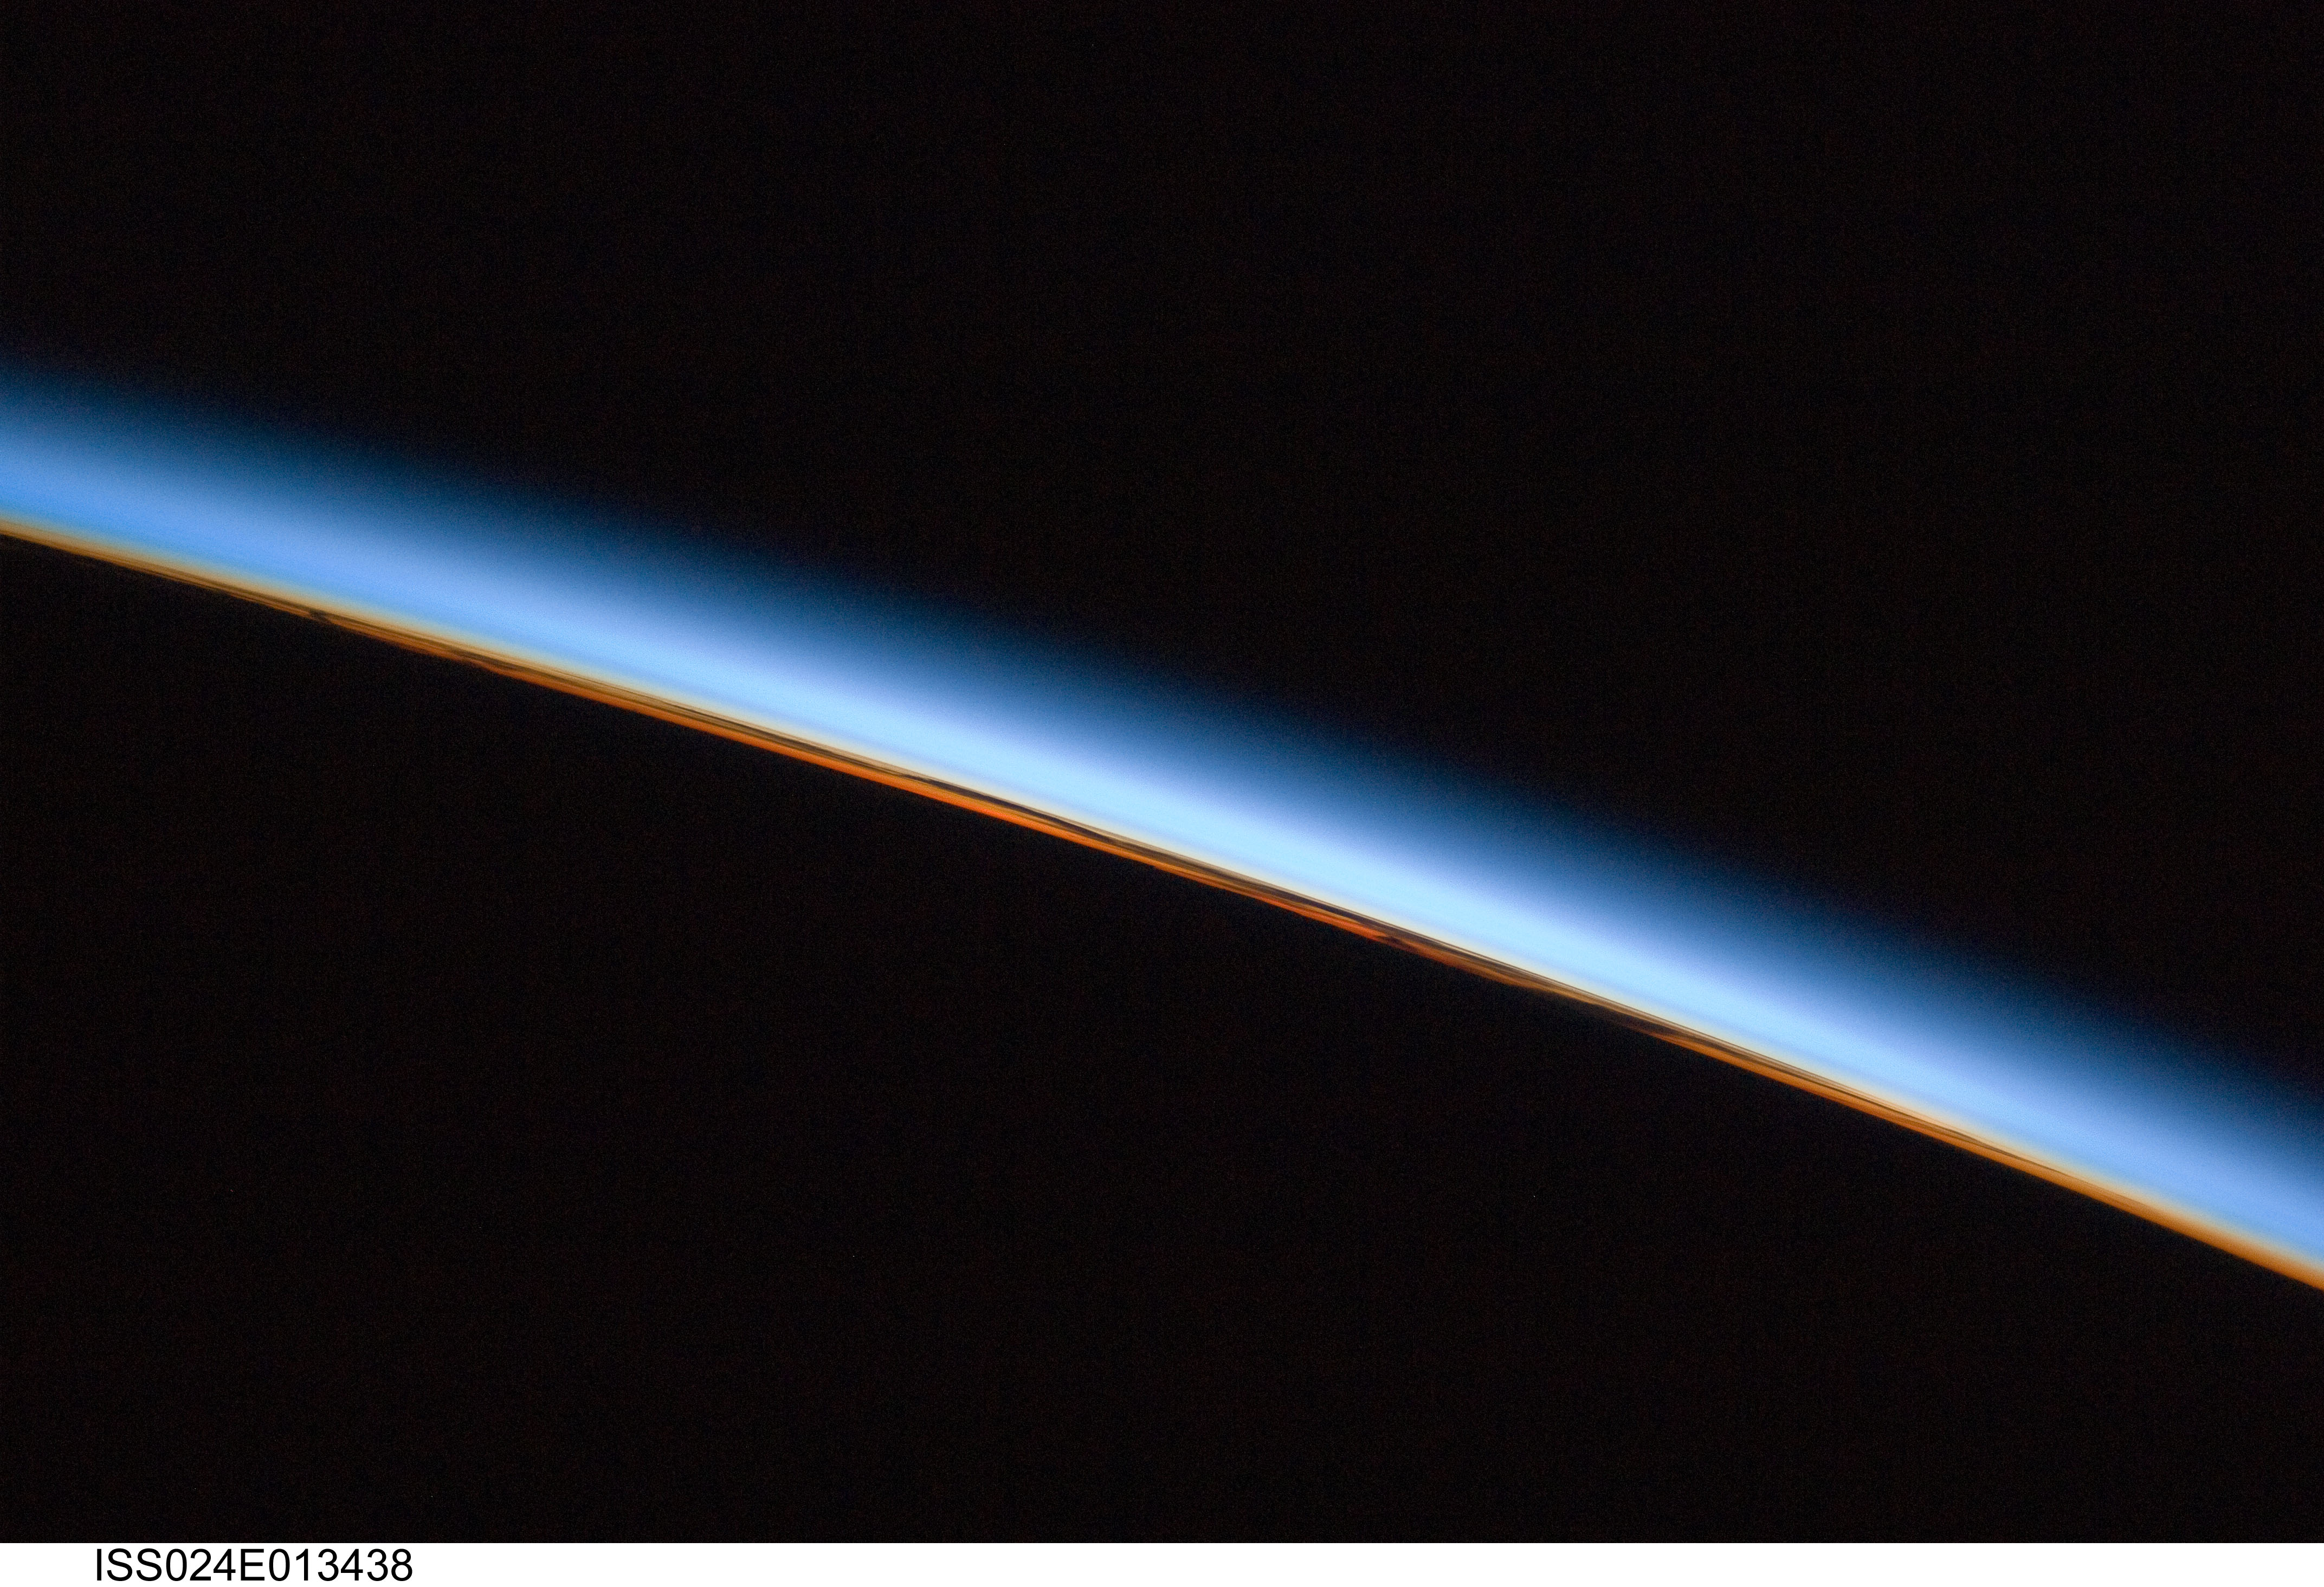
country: PACIFIC OCEAN
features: PAN-ATMOSPHERIC LIMB, DUSK
